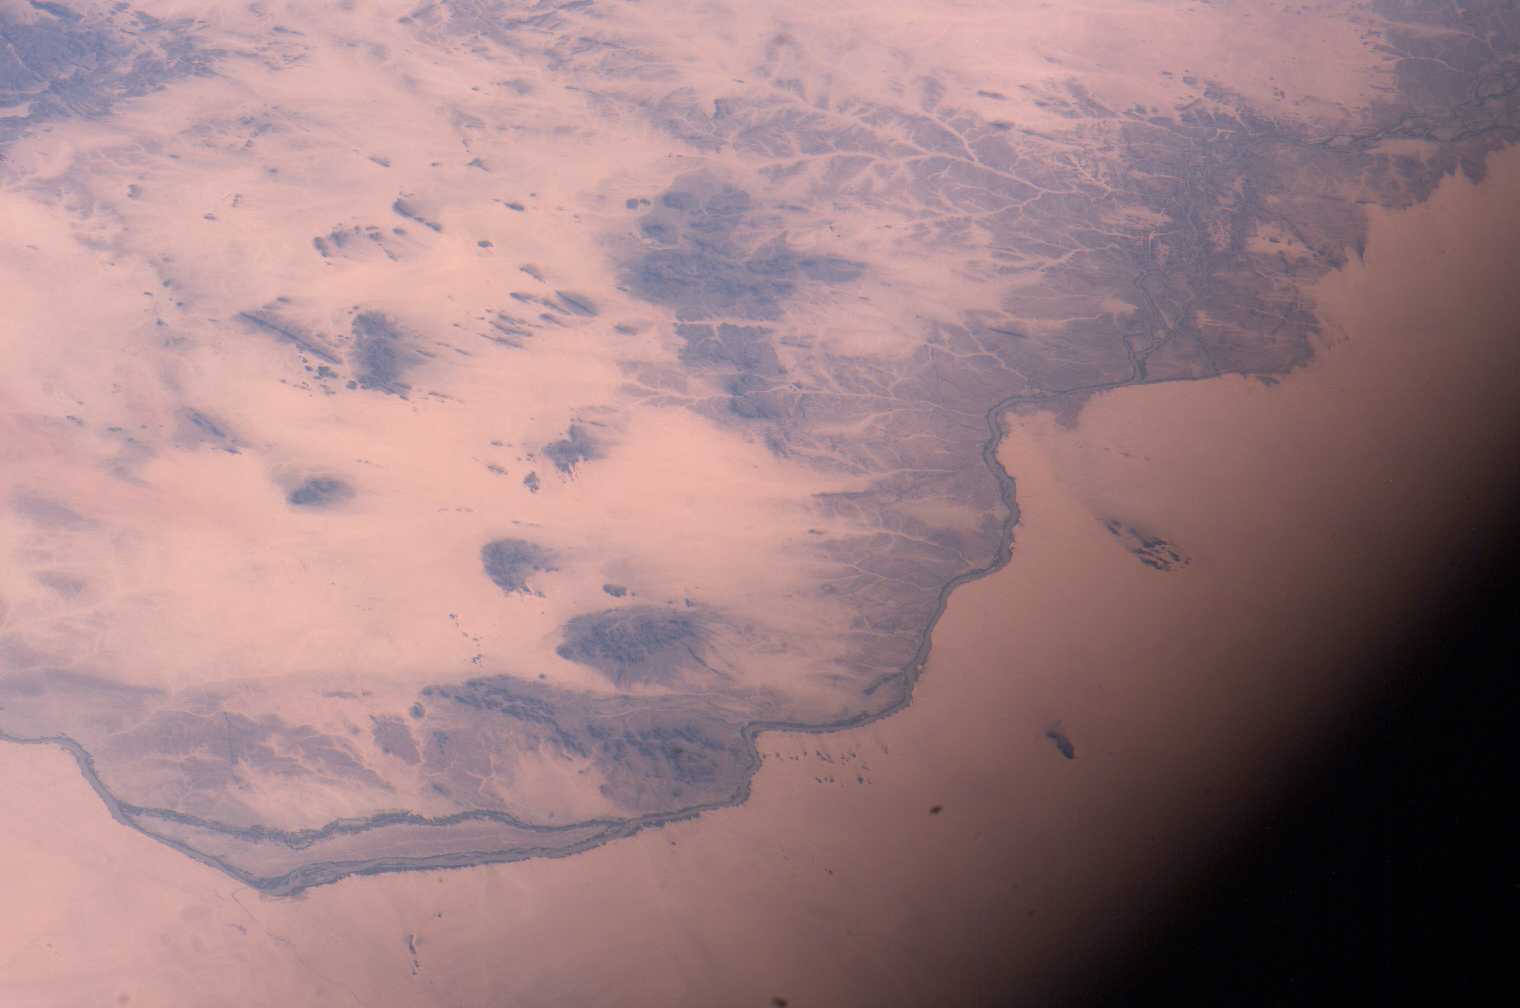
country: SUDAN
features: NILE R., INSELBERGS
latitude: 19.0
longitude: 33.0
